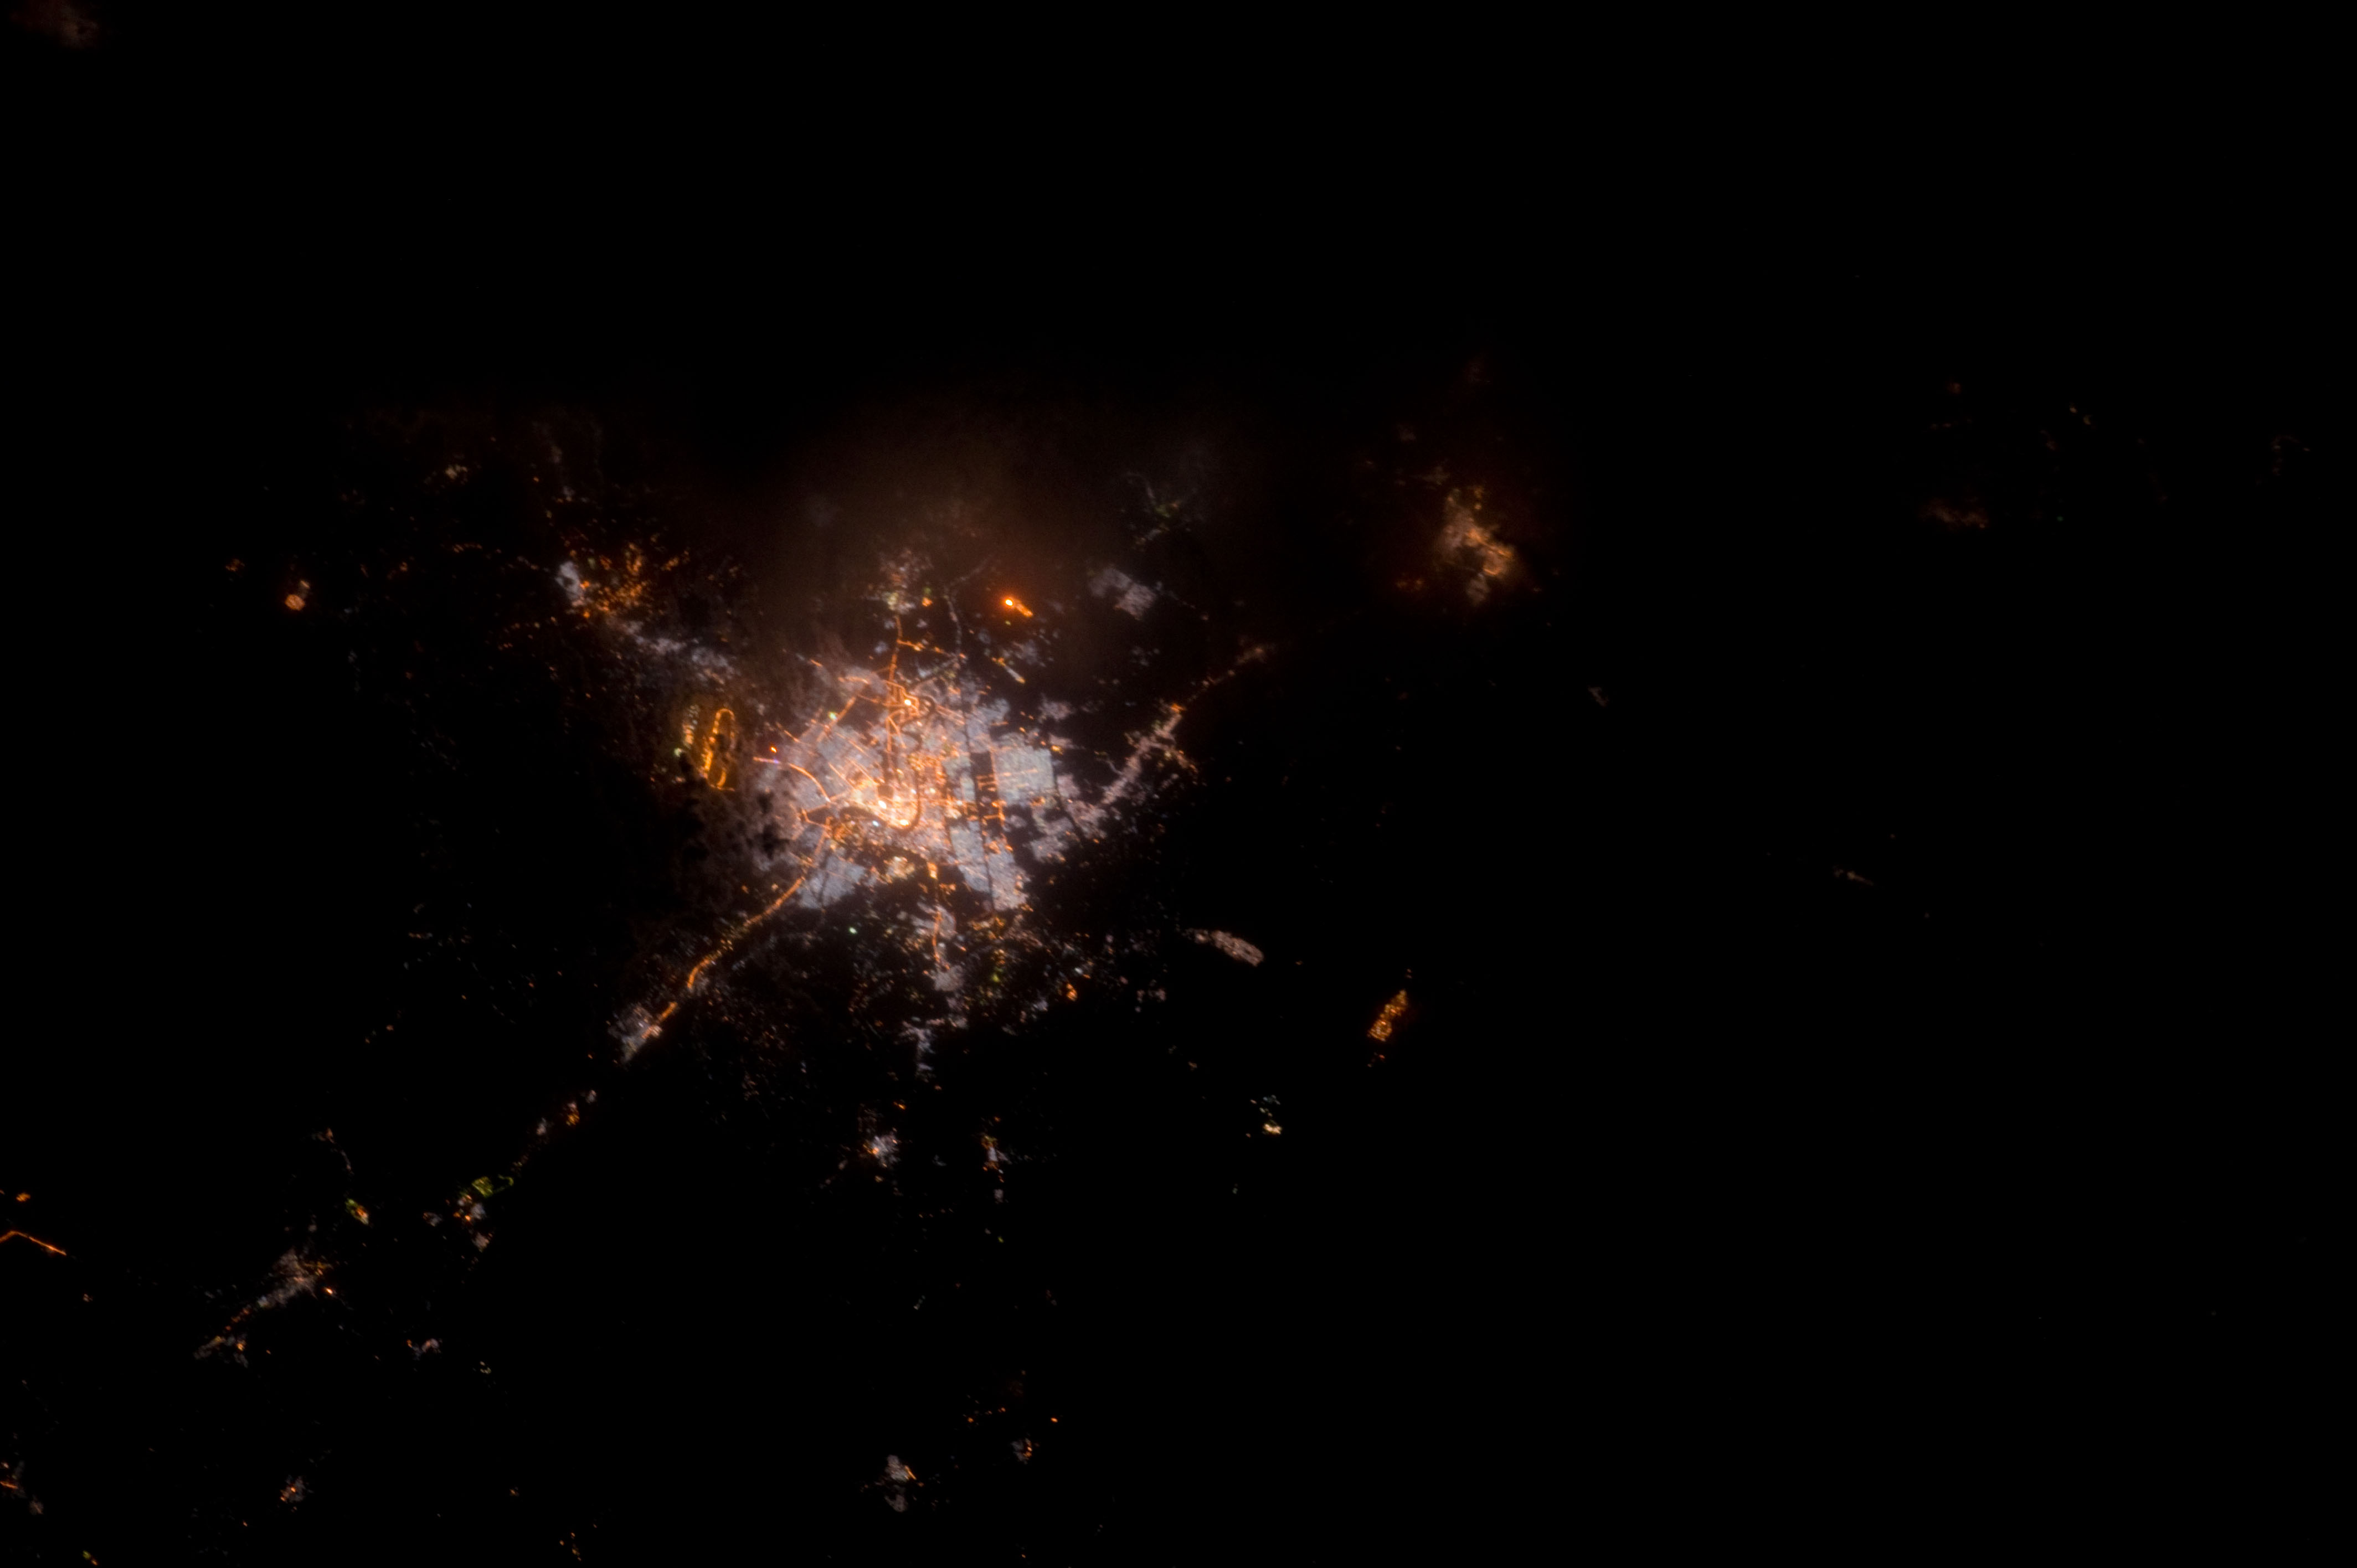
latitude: 33.3
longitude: 44.4
